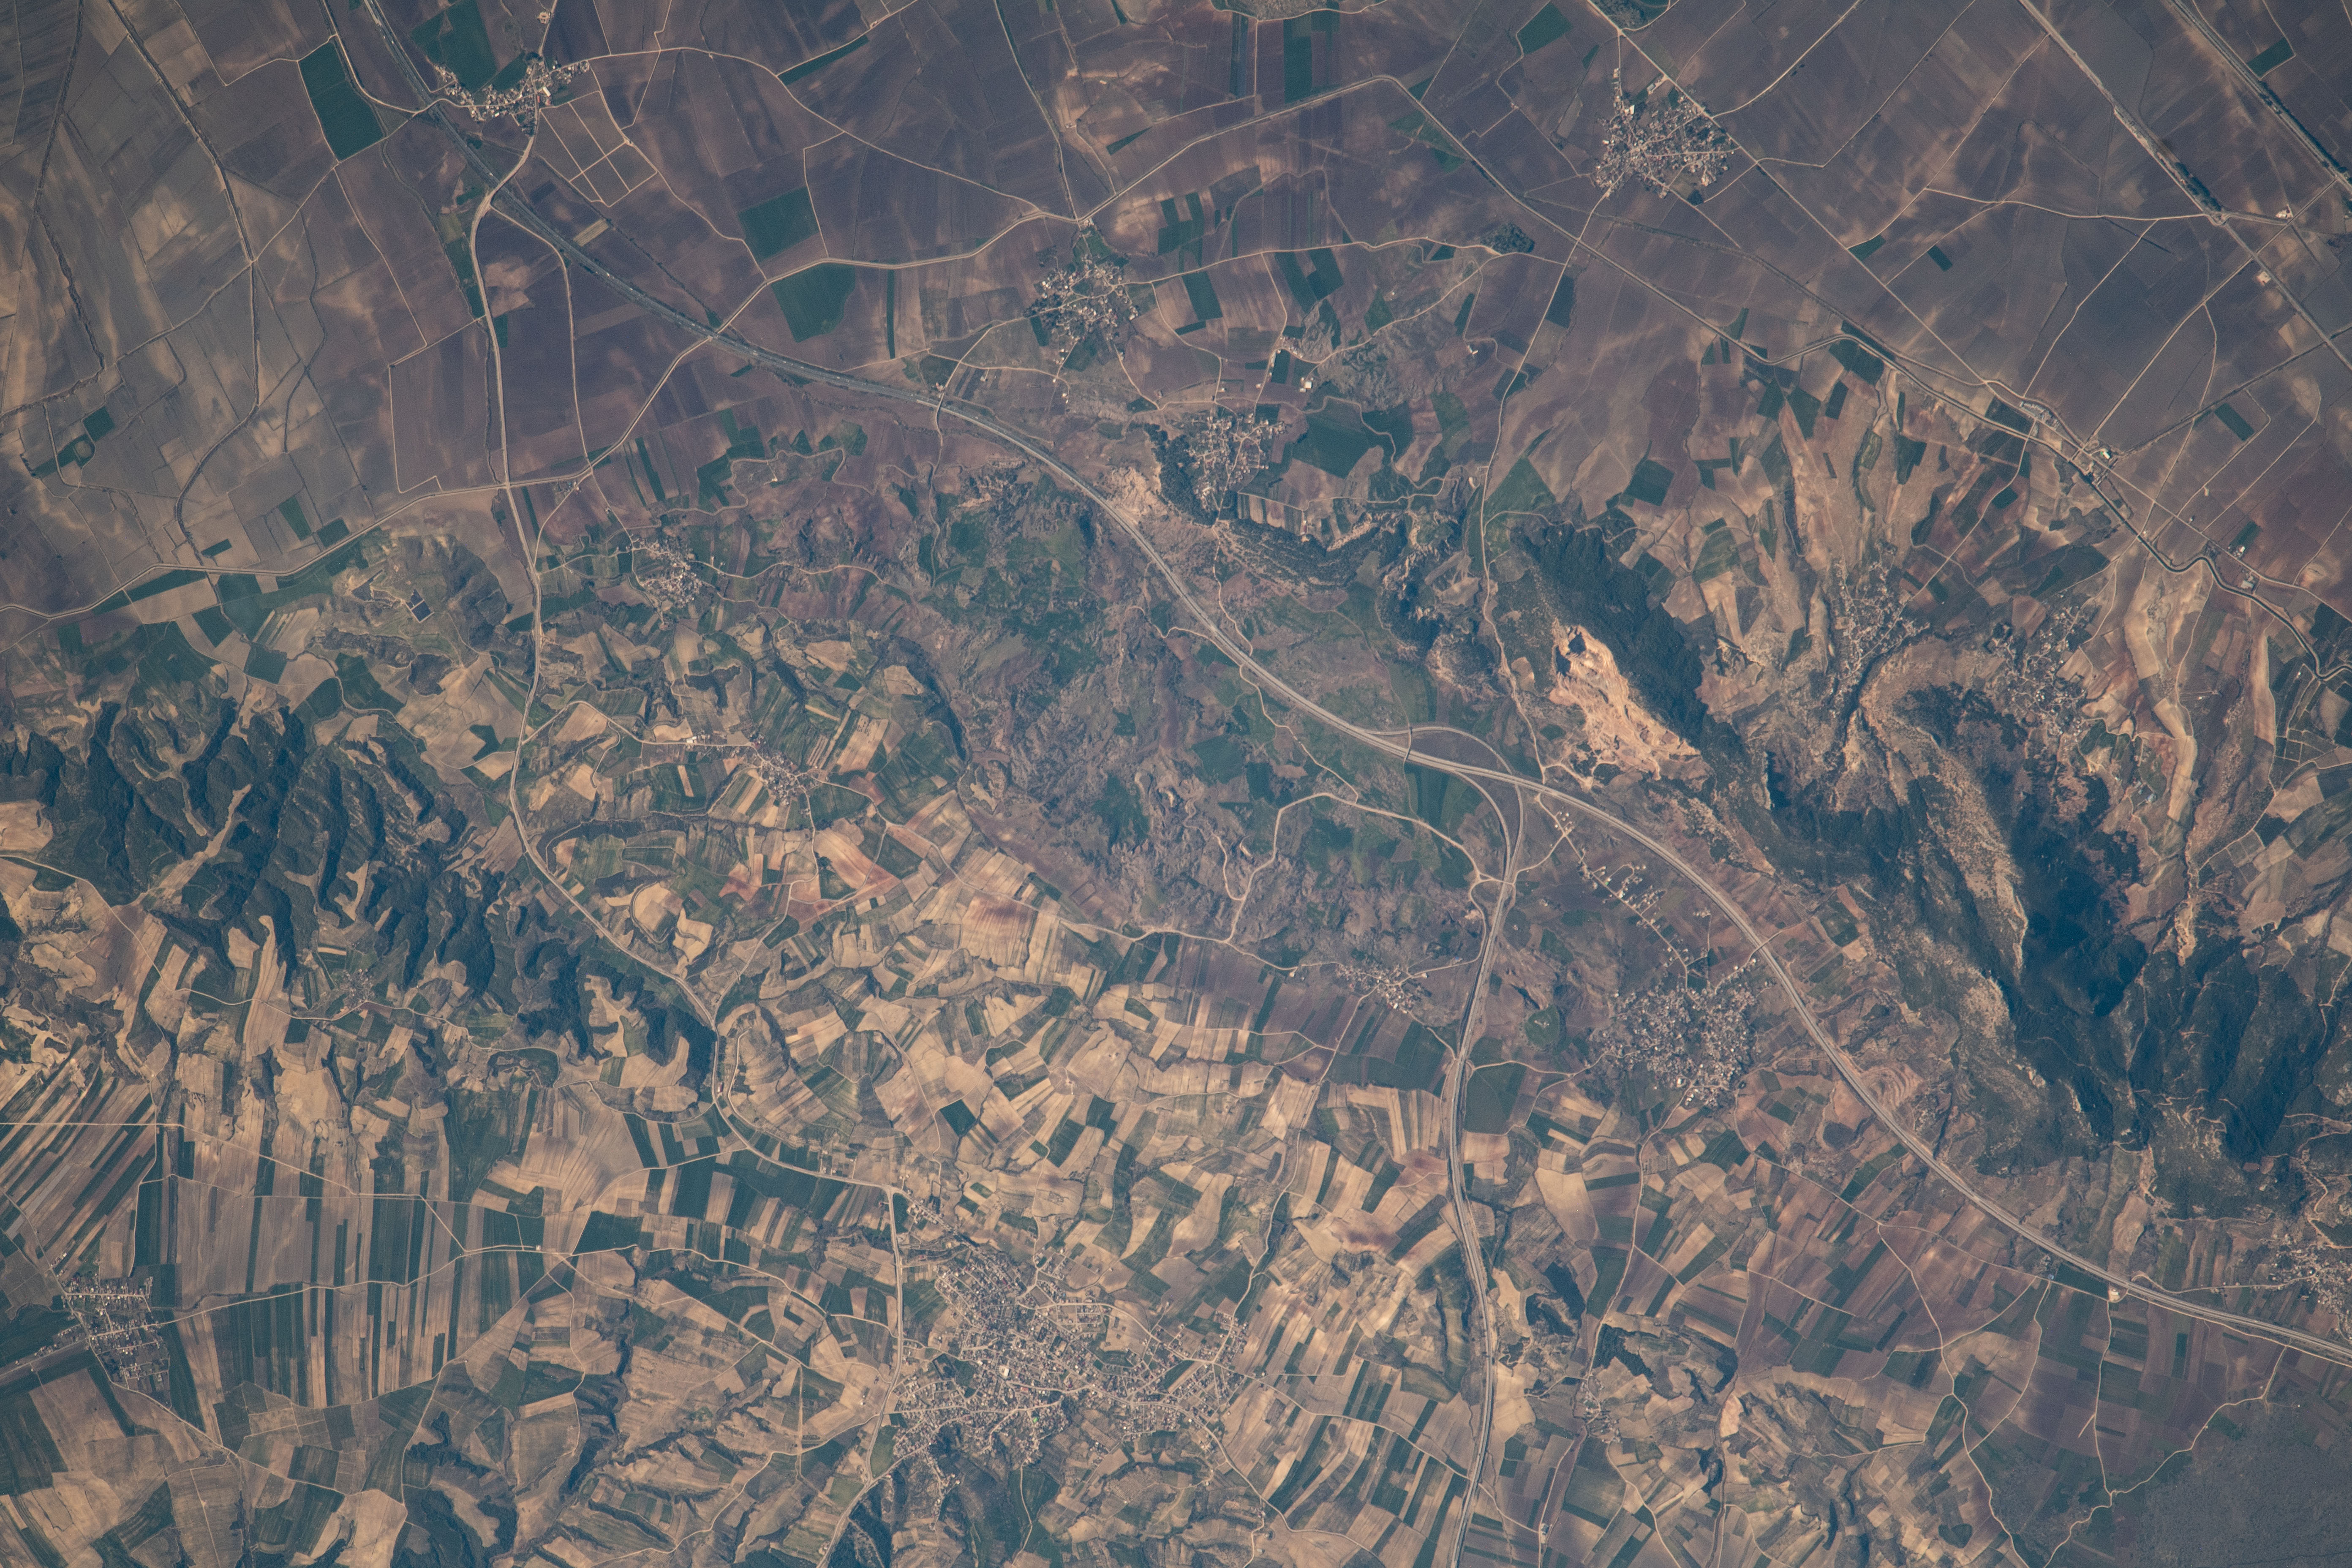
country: TURKEY
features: SARIMAZI, KURTPINAR, DOKUZTEKNE
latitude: 37.0
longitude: 36.0
